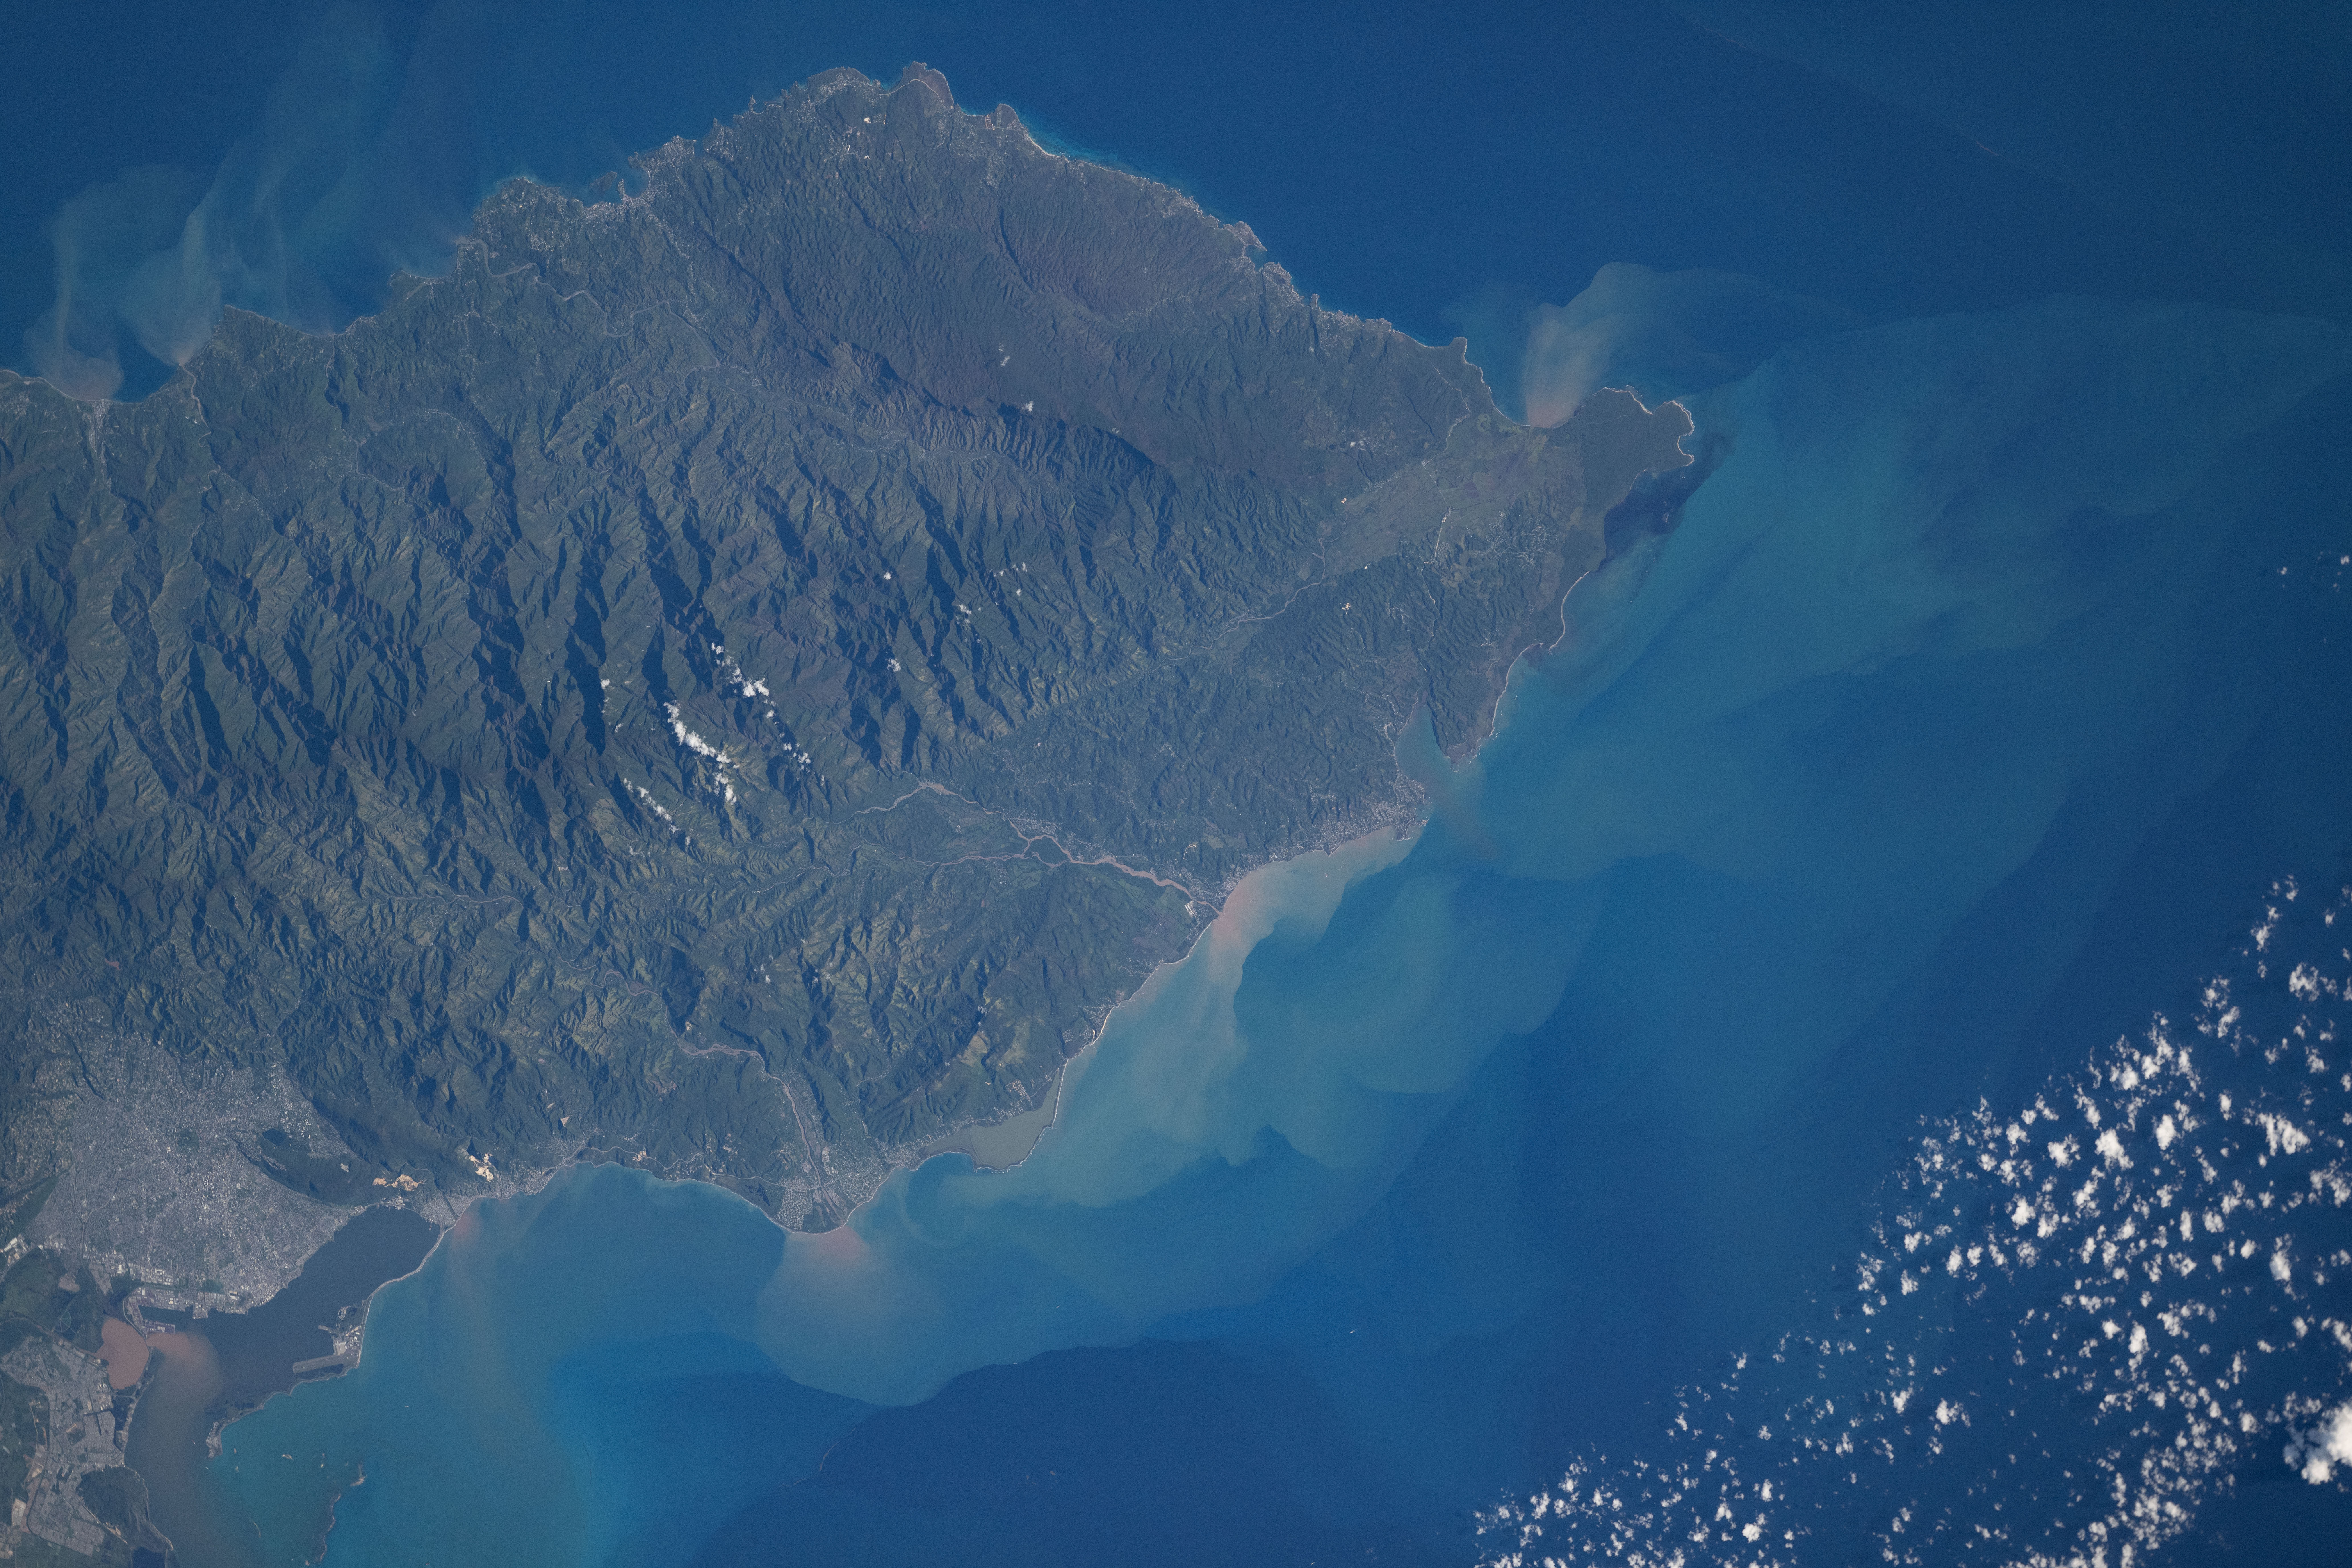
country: JAMAICA
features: CARIBBEAN SEA, EASTERN JAMAICA, HUNTS BAY, KINGSTON
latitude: 17.9
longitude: -76.5
